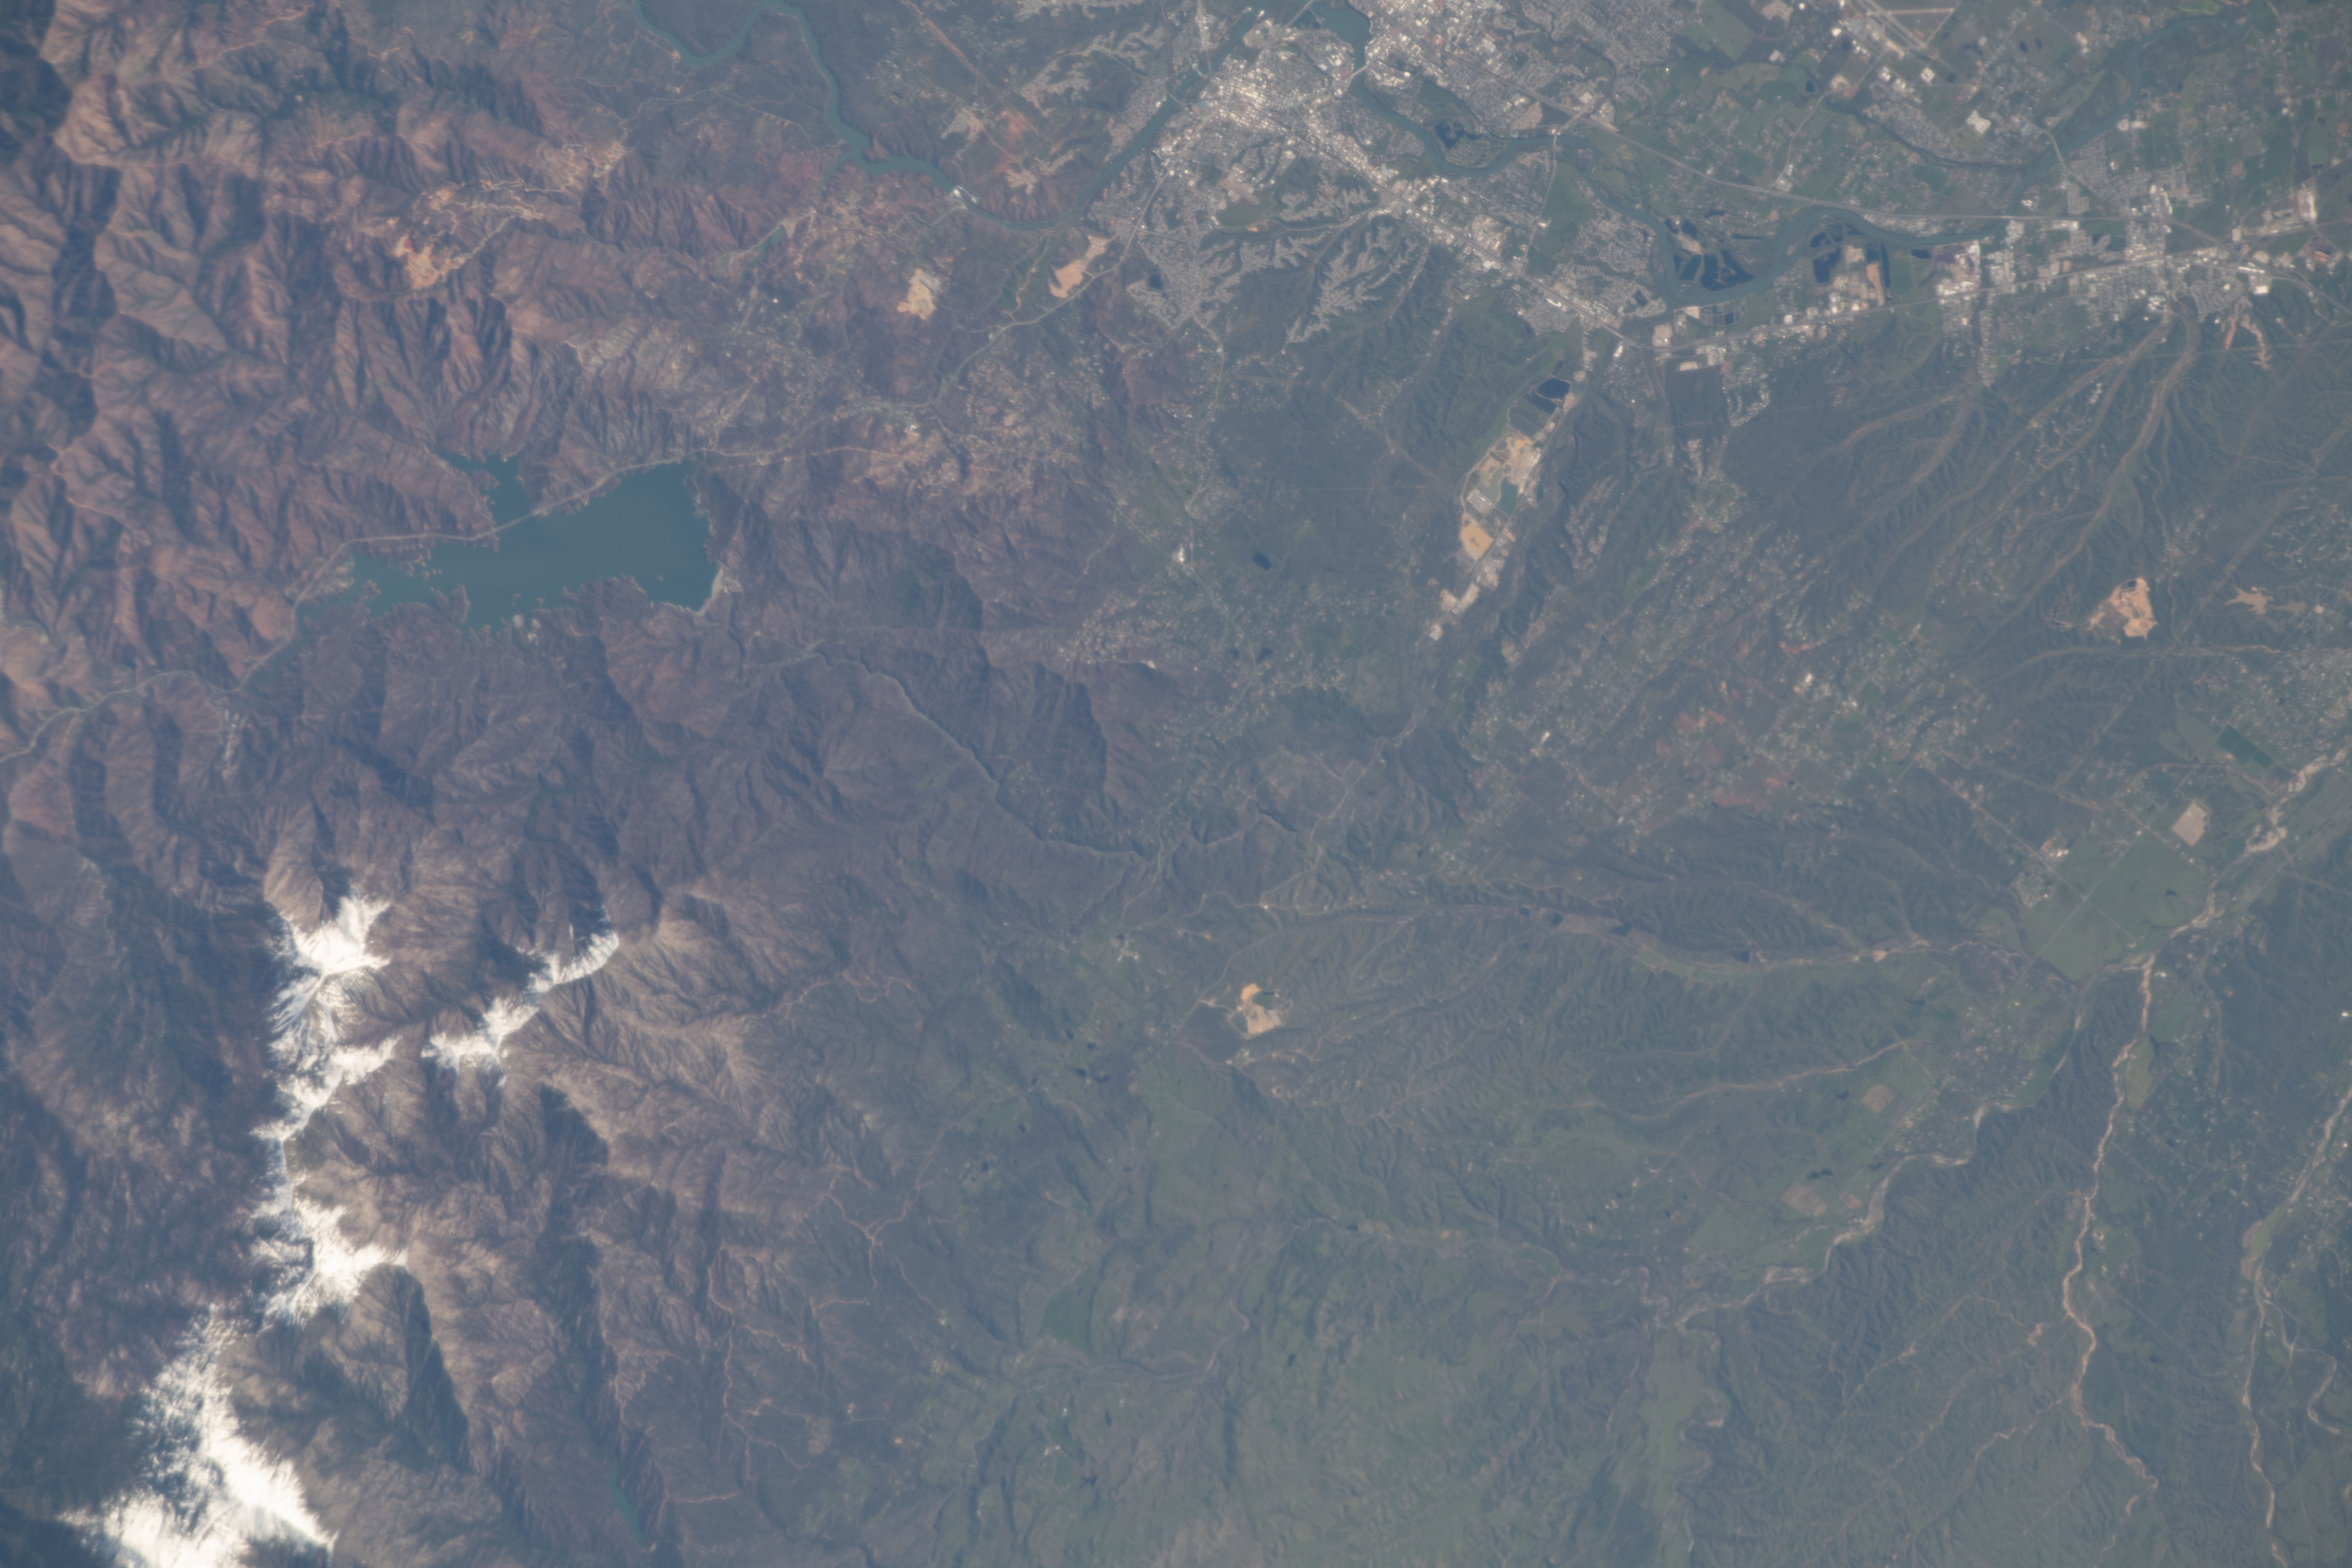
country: USA-CALIFORNIA
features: WHISKEYTOWN LAKE, REDDING
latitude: 40.5
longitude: -122.5
